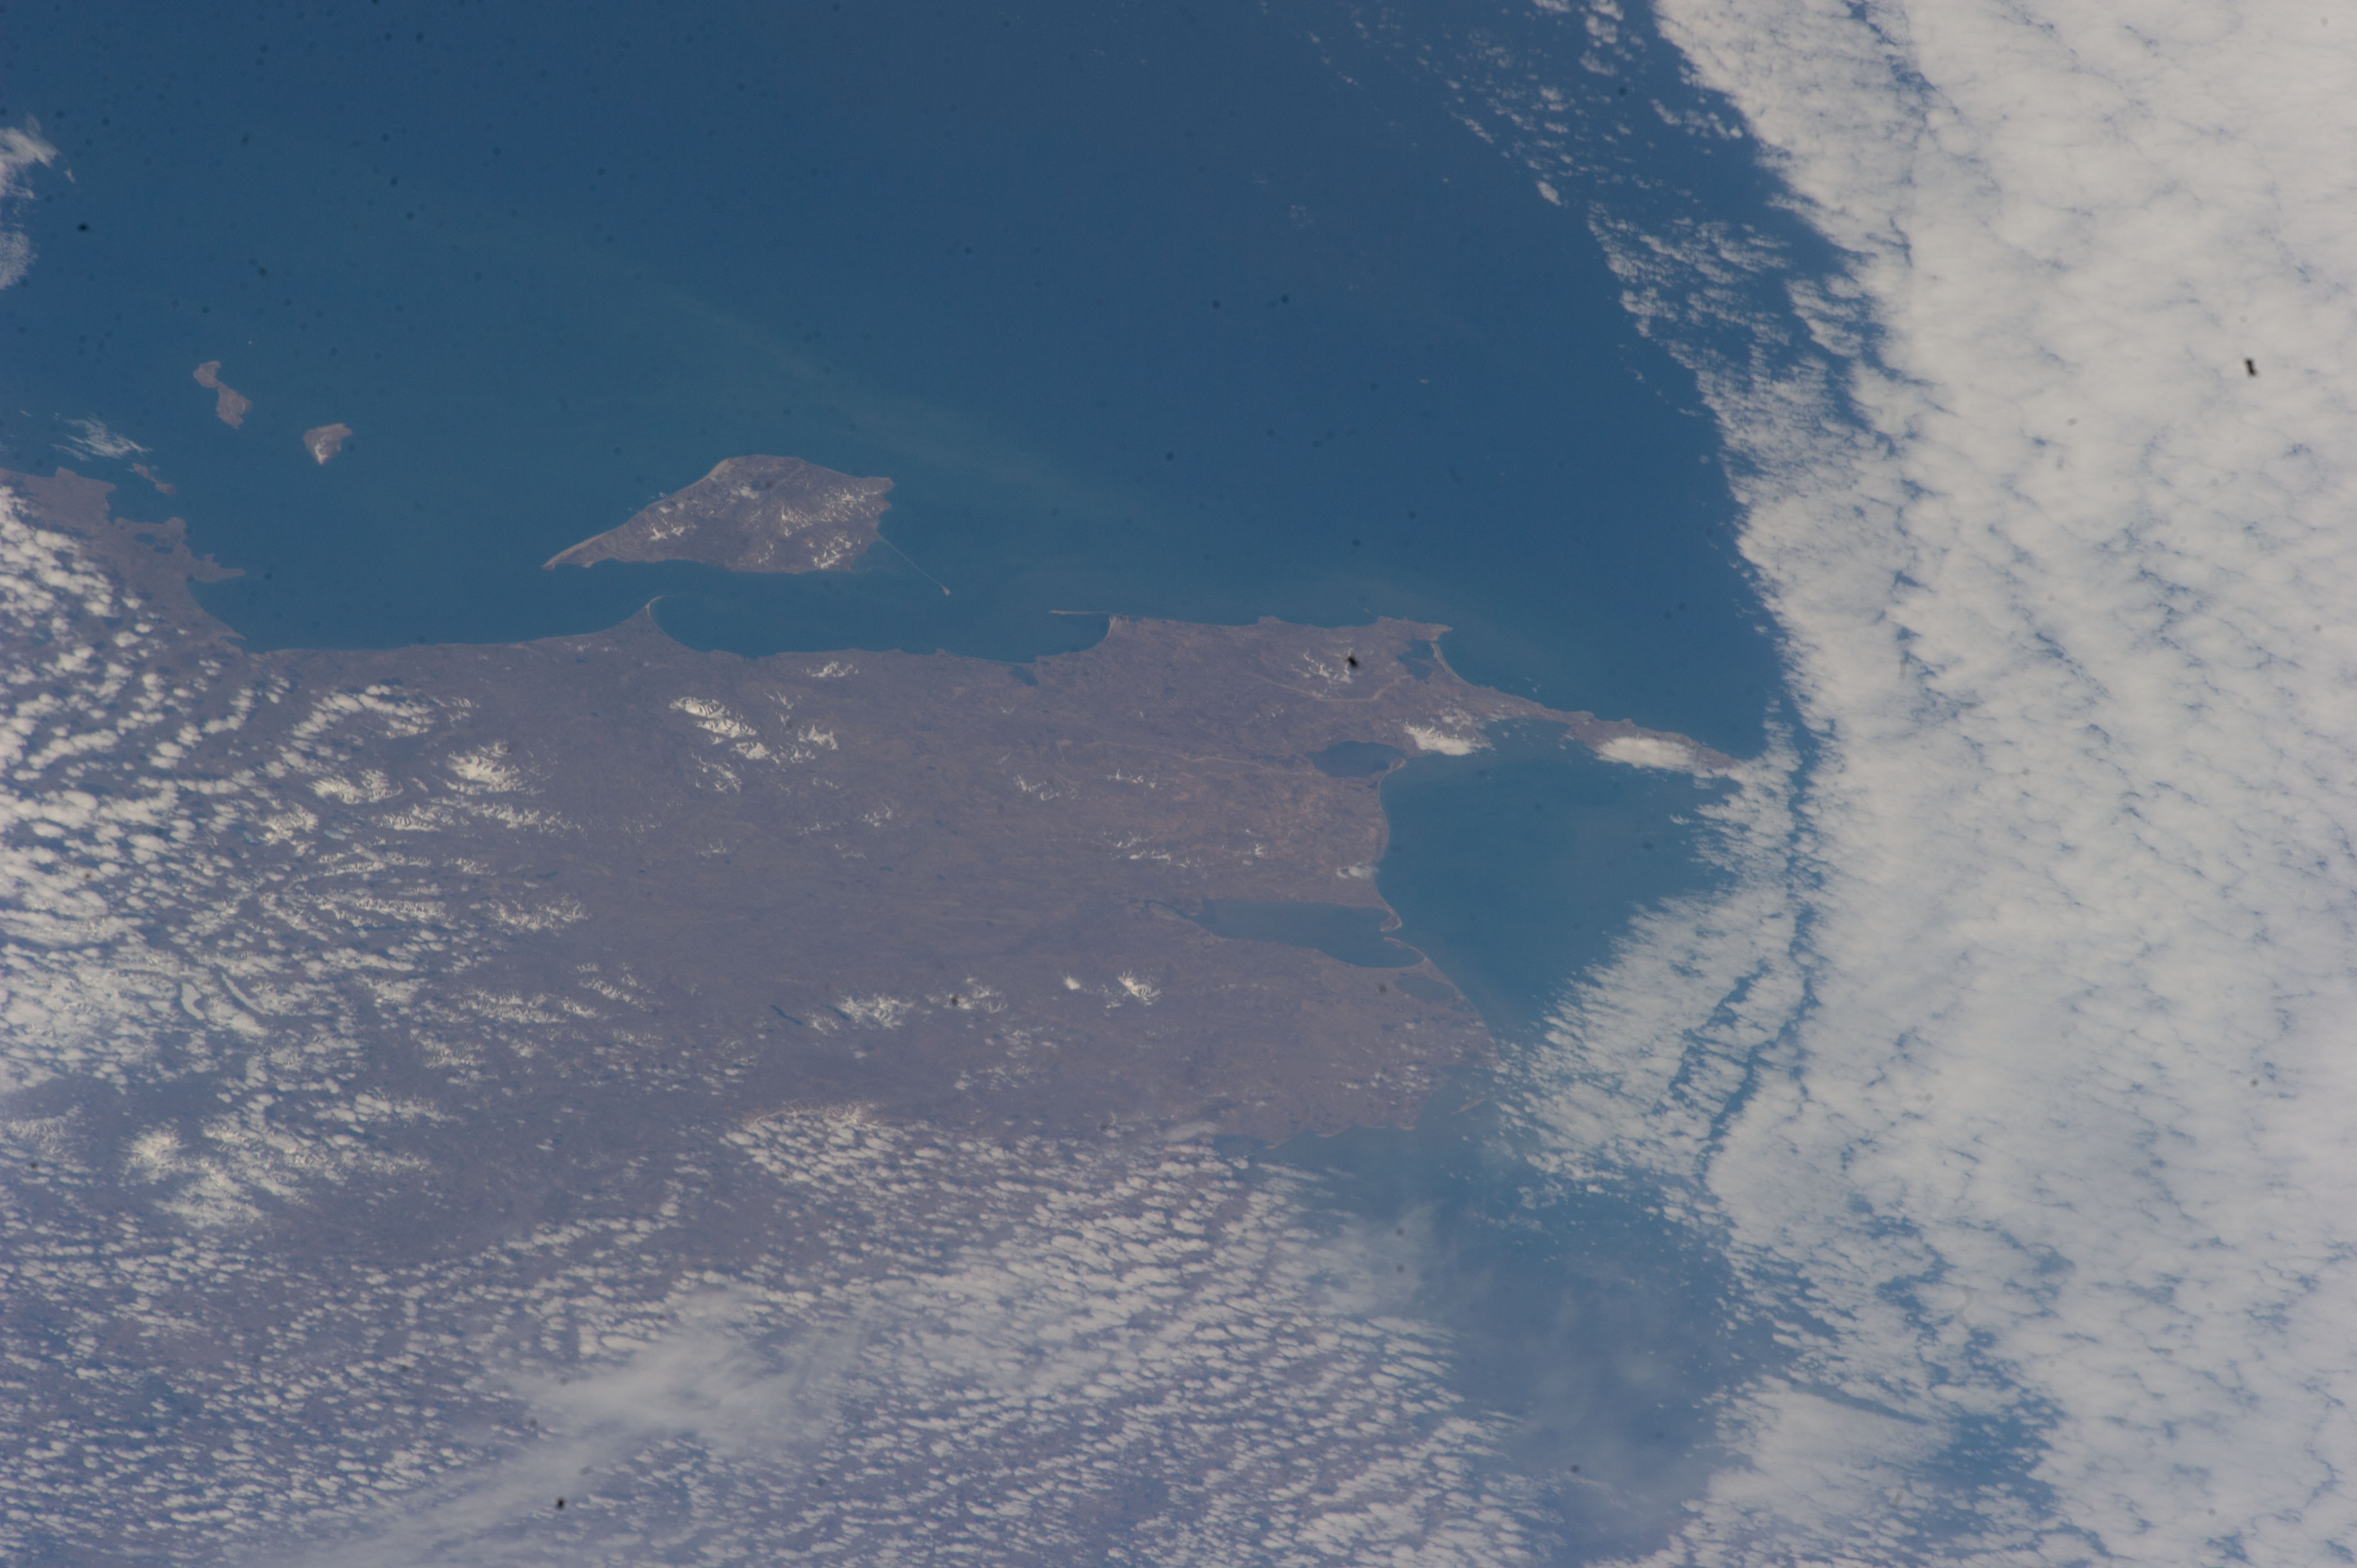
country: USA-ALASKA
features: TOGIAK NATIONAL WILDLIFE REFUGE, HAGEMEISTER ISLAND, BERING SEA
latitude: 59.0
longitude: -161.4
